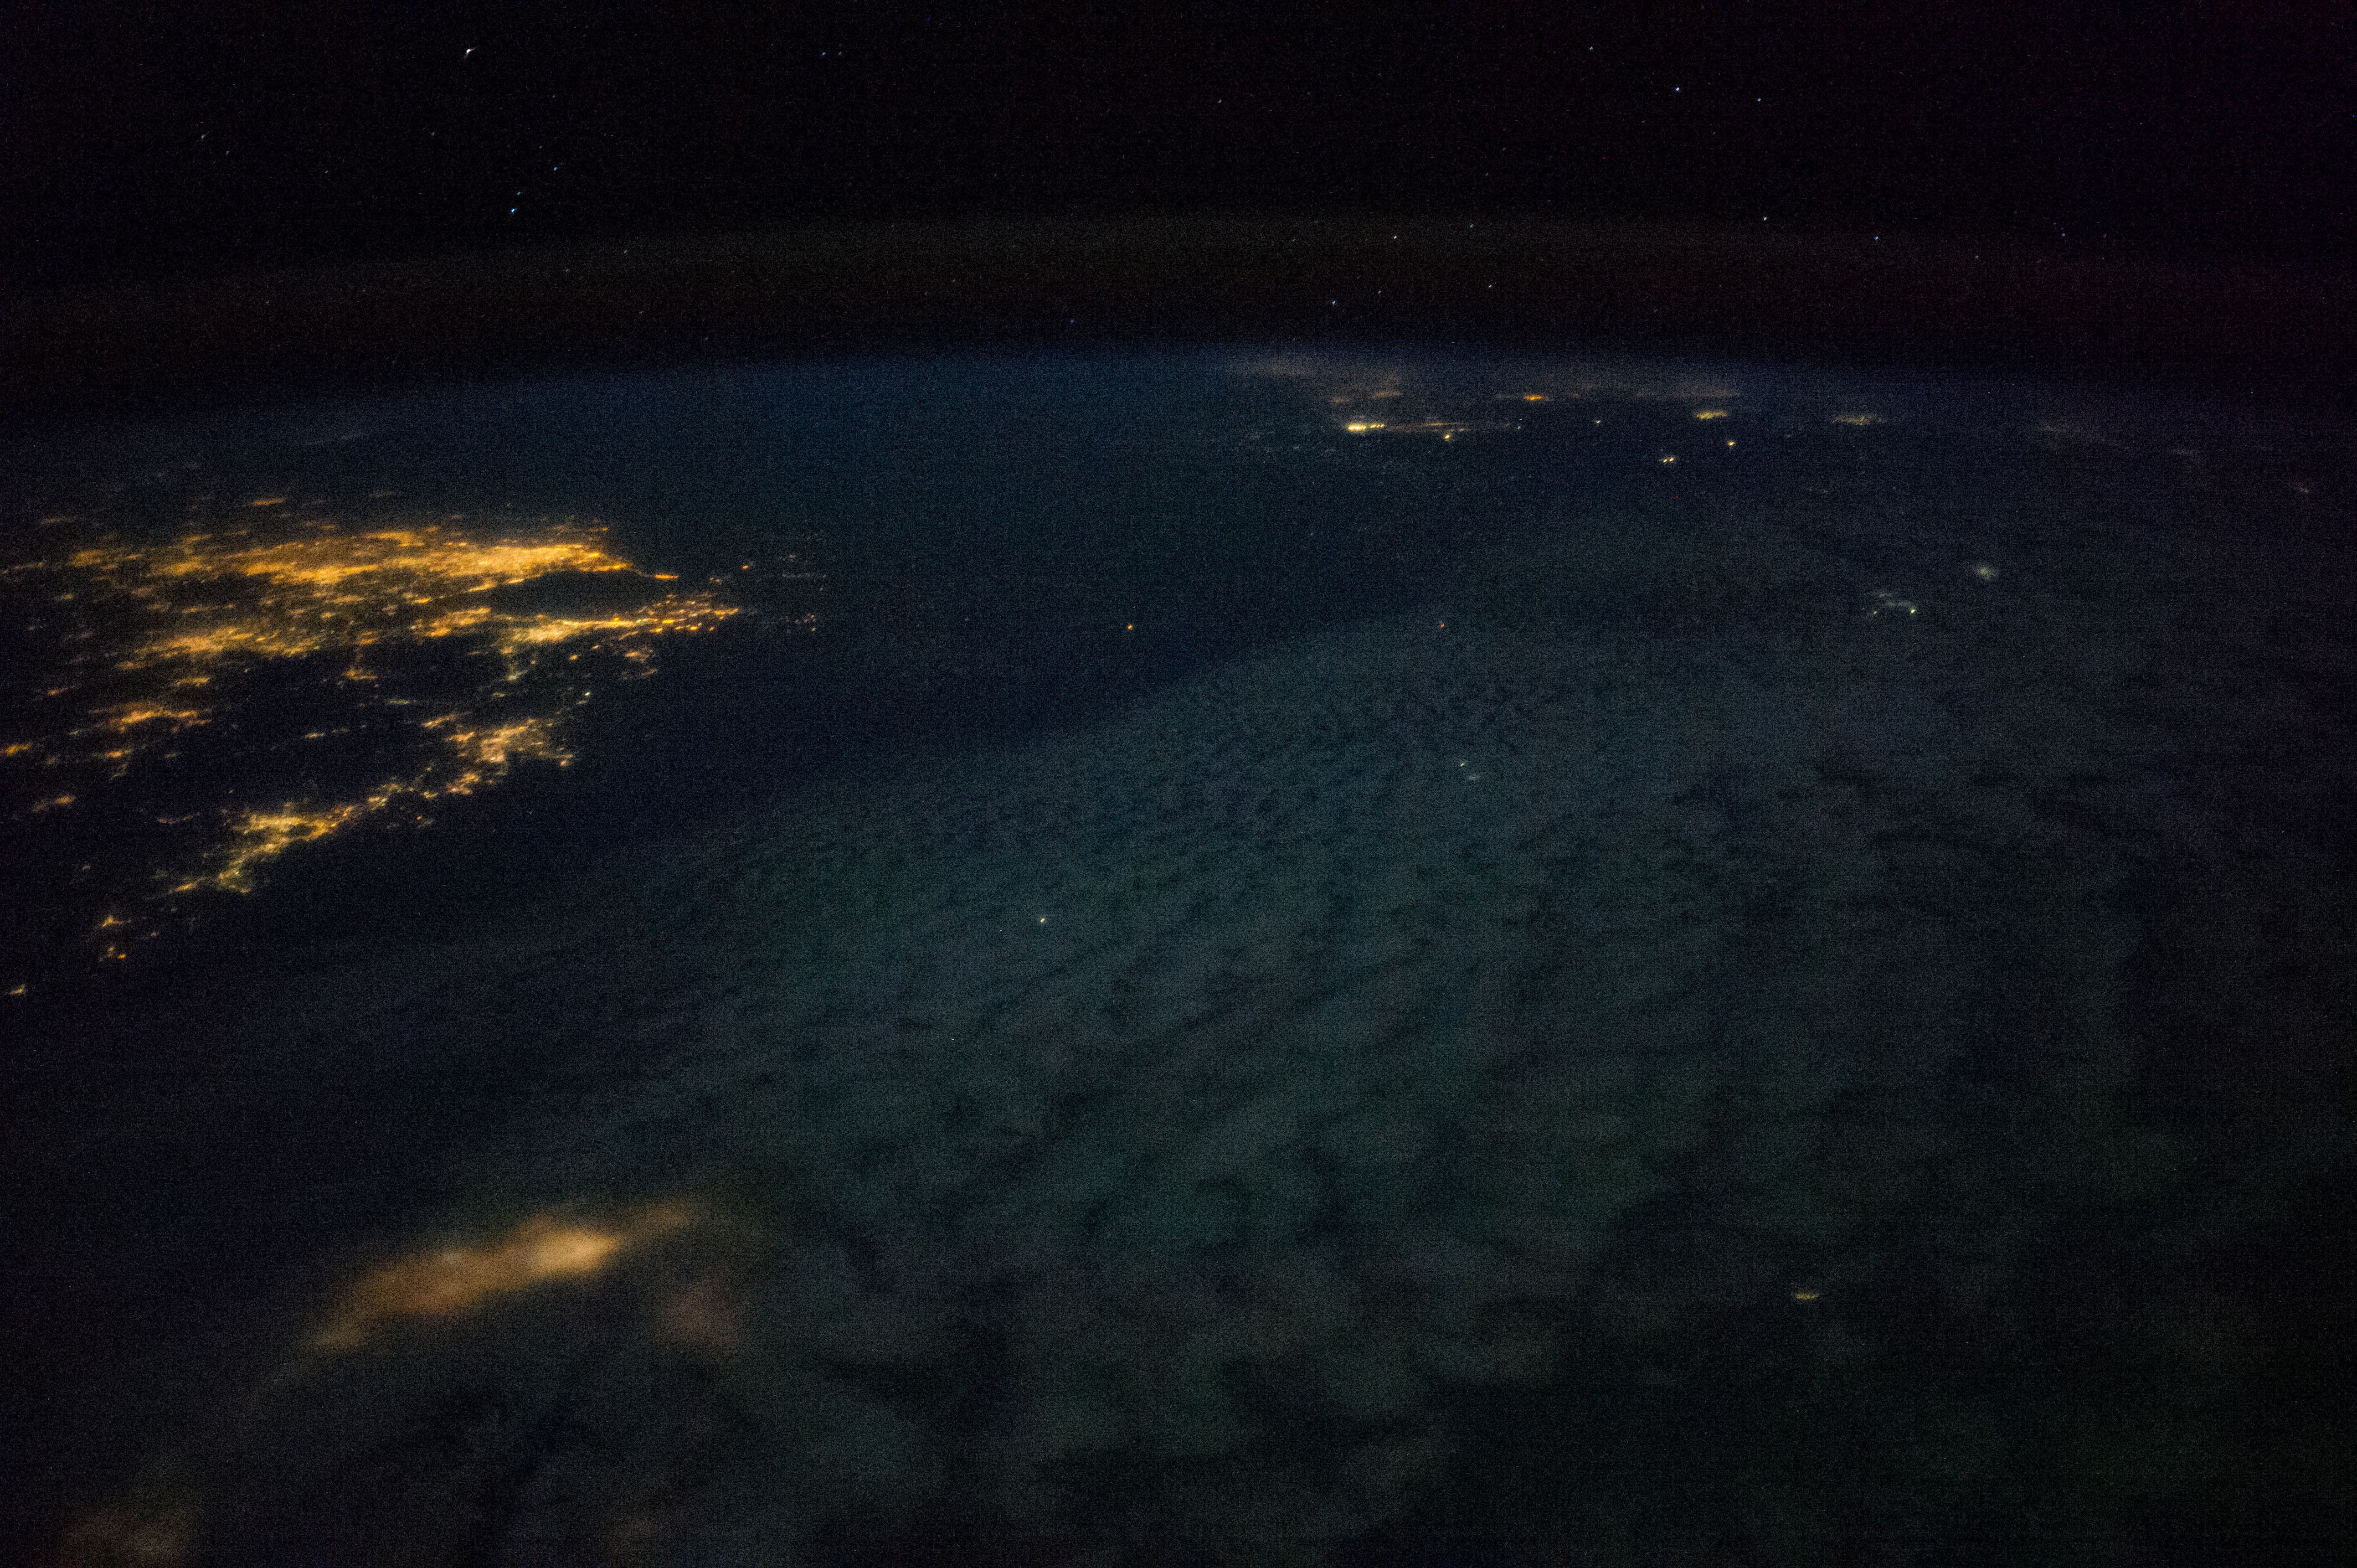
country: EAST CHINA SEA
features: EAST CHINA SEA, EARTH LIMB, NIGHT, DARK EARTHOBS, TAIWAN, MAINLAND CHINA, SHANGHAI, NINGBO, HANGZHOU, TAIPEI
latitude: 28.0
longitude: 124.3
